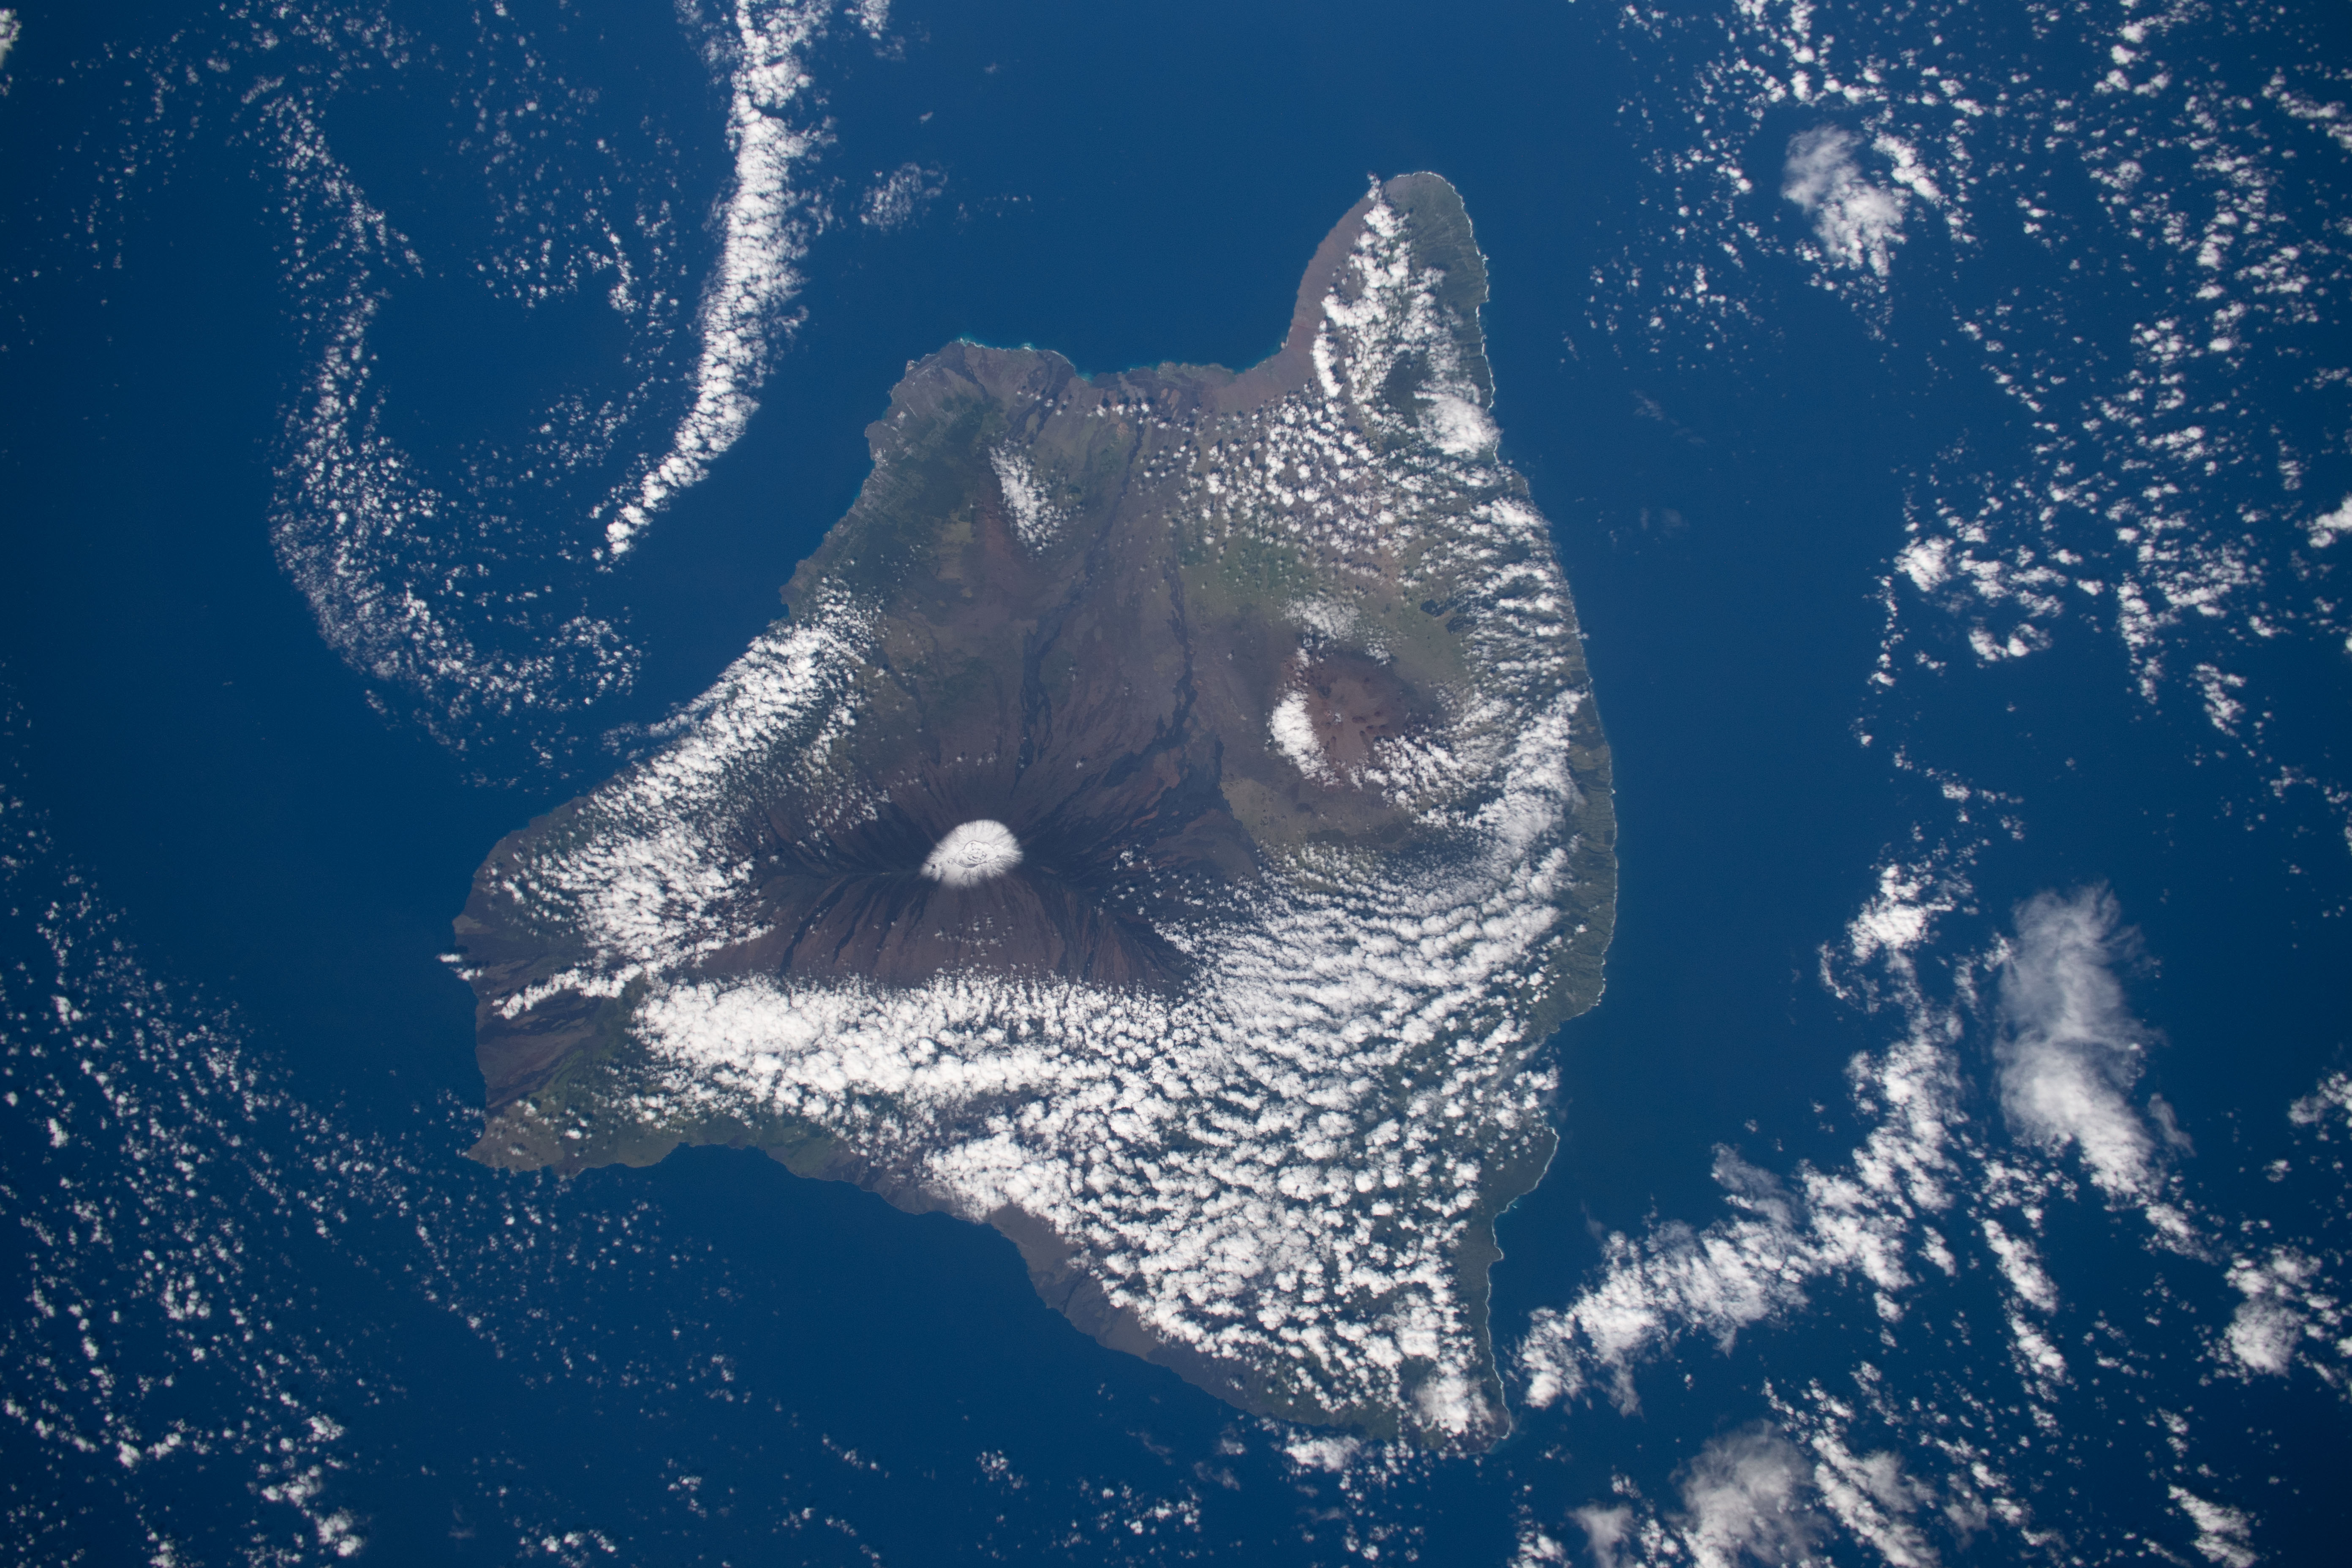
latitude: 19.5
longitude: -155.5
